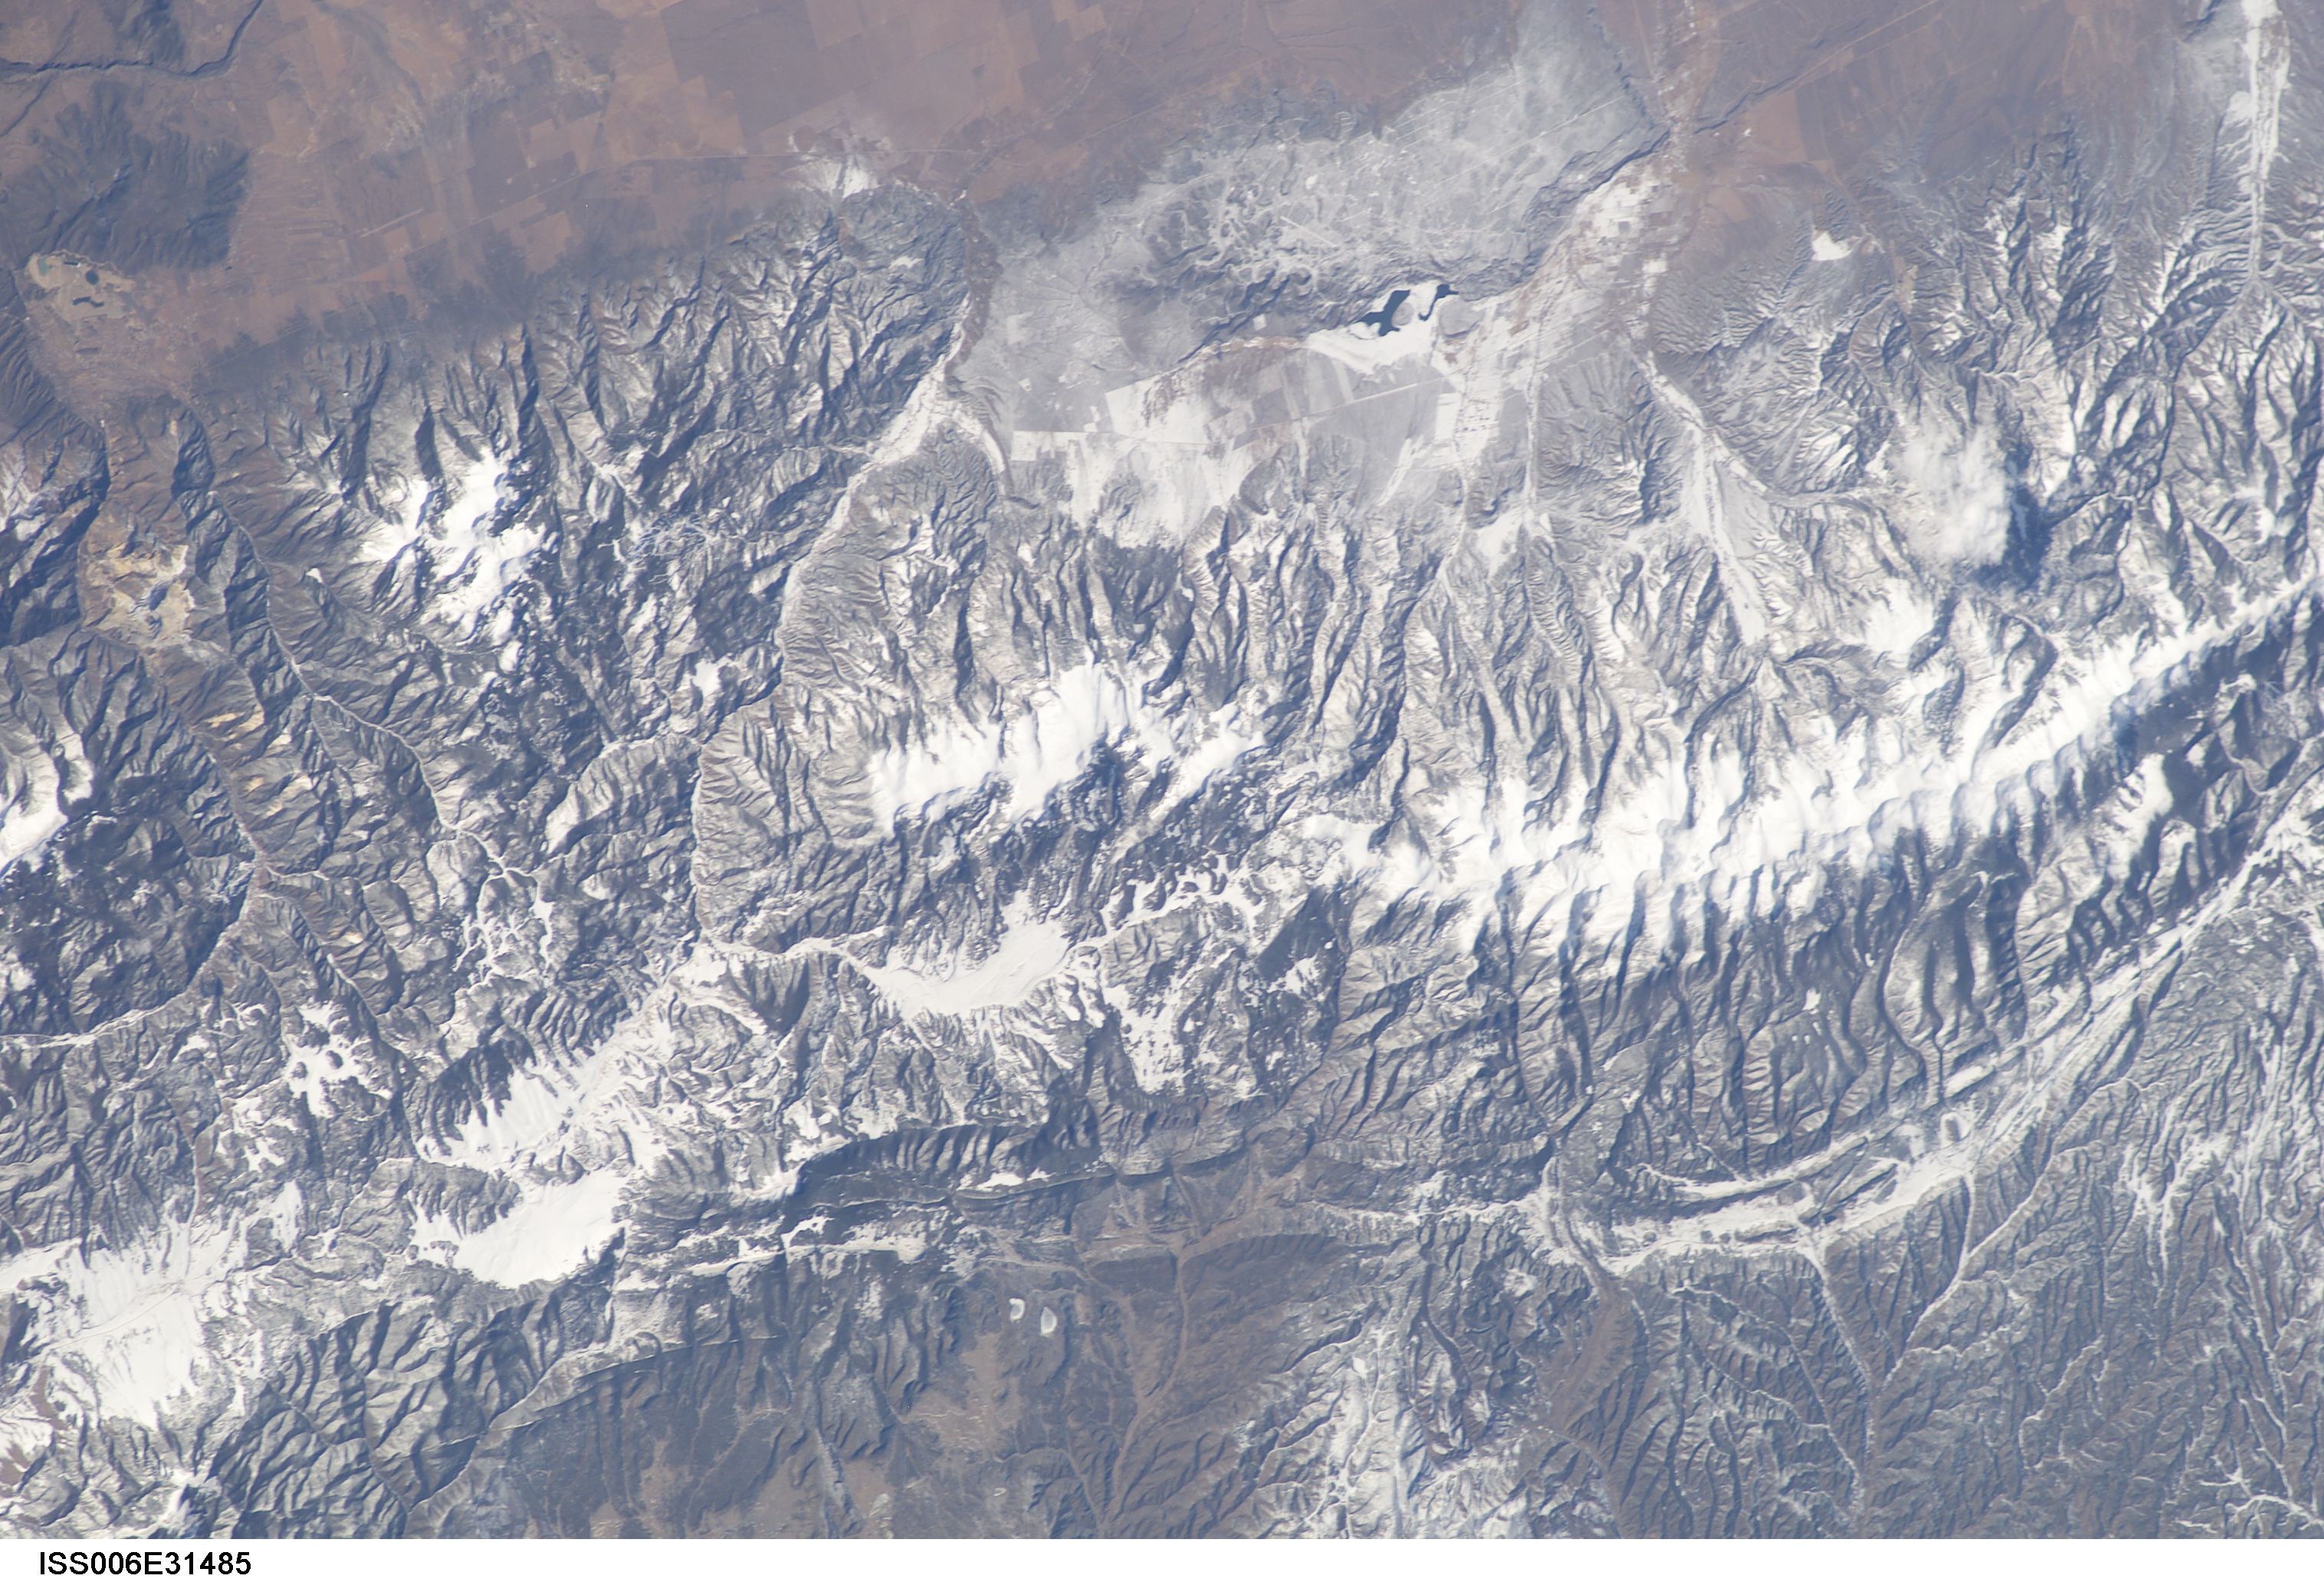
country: USA-COLORADO
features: SAN JUAN MOUNTAINS
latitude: 37.0
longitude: -105.5
